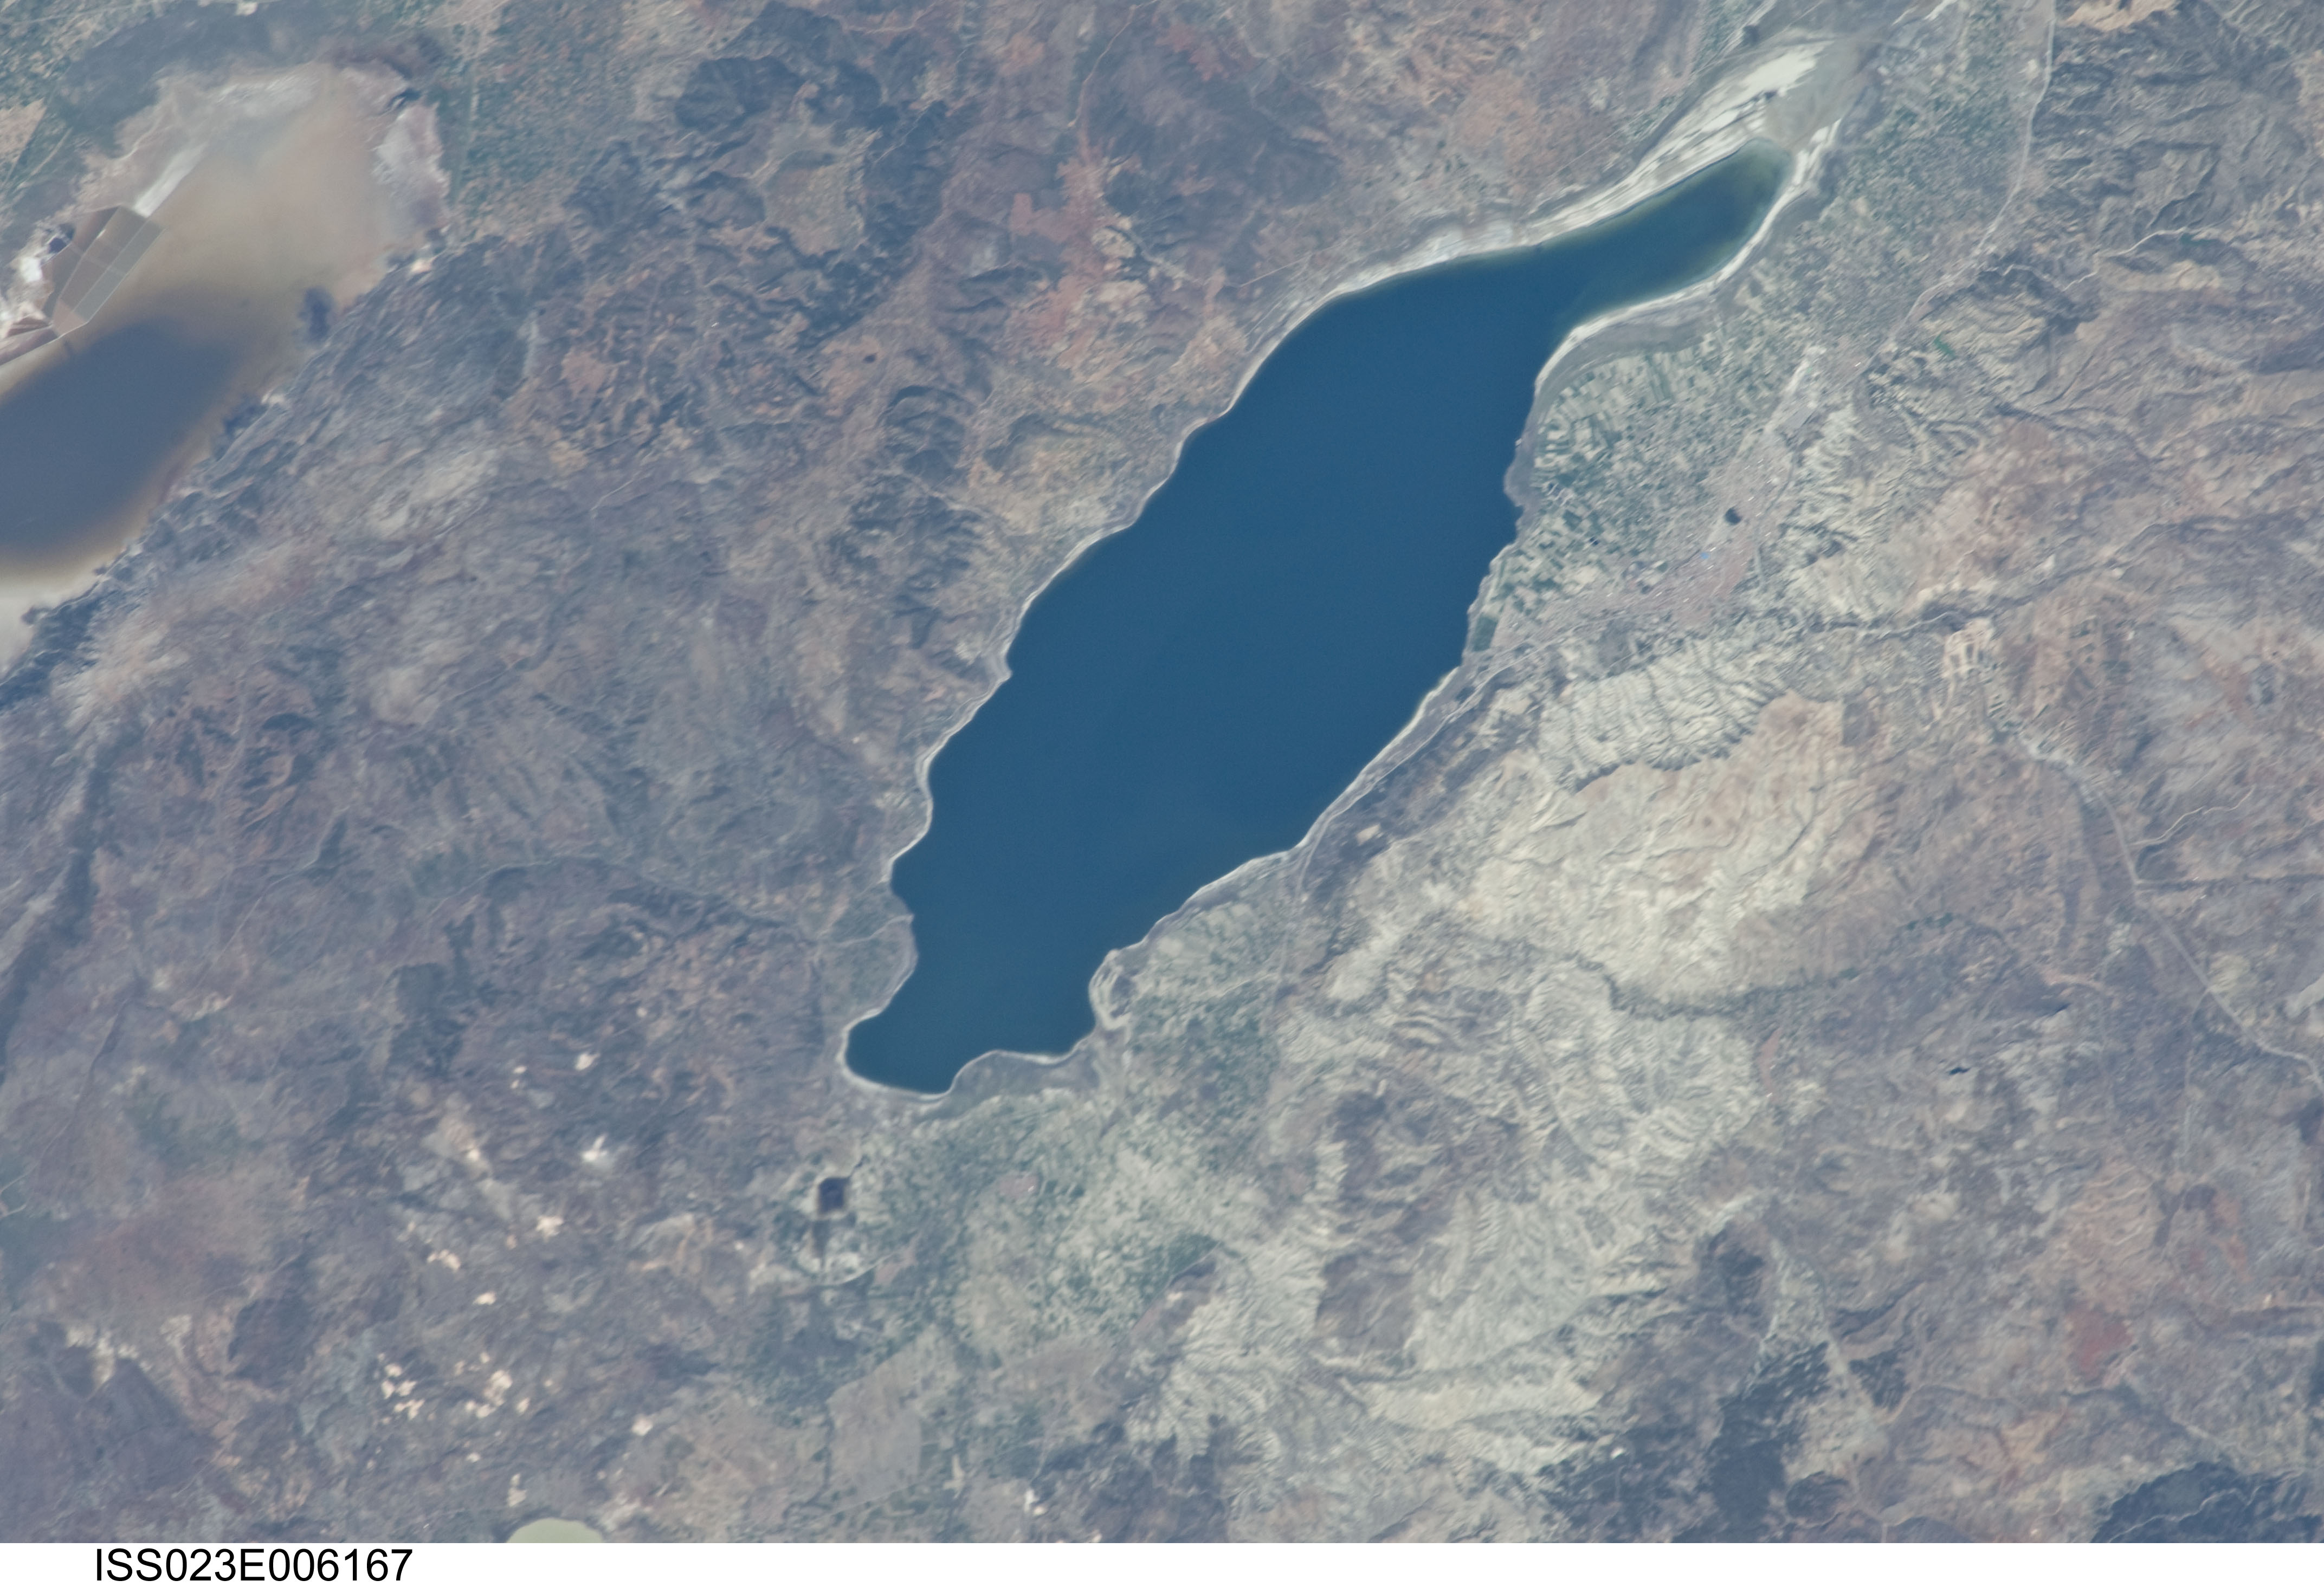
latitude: 37.7
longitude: 30.2
